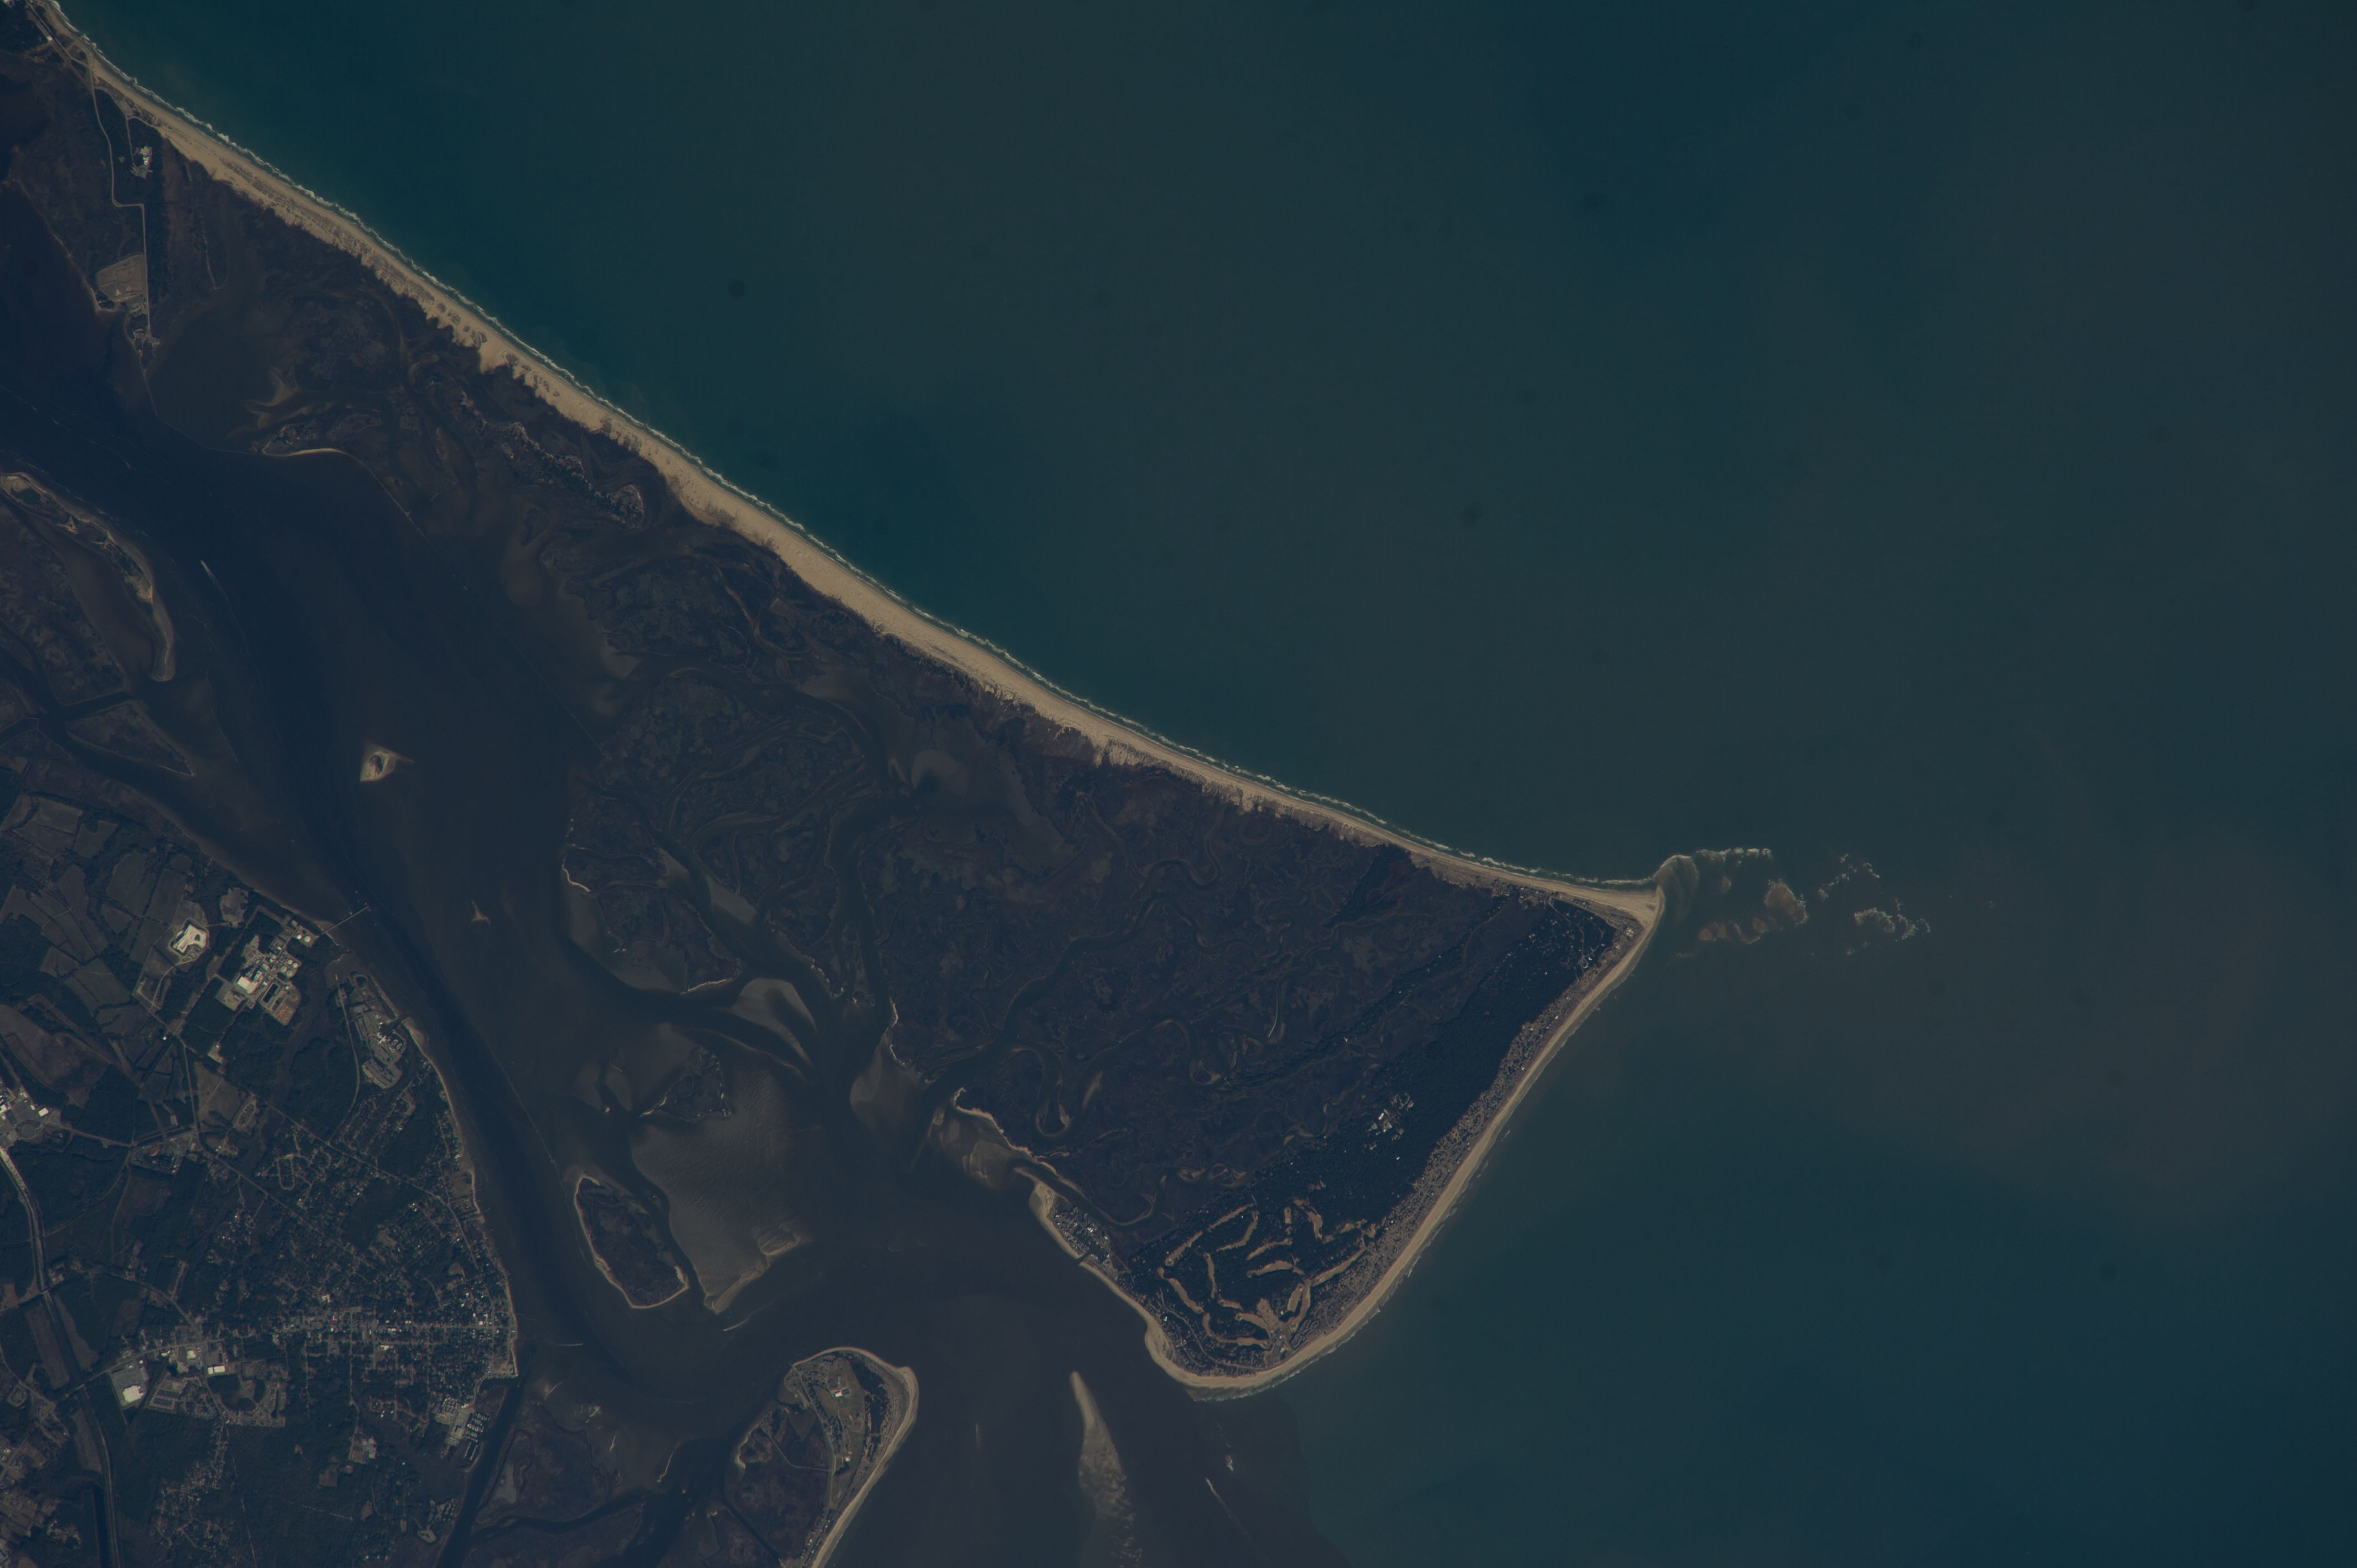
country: USA
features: O.
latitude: 33.9
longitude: -78.0
